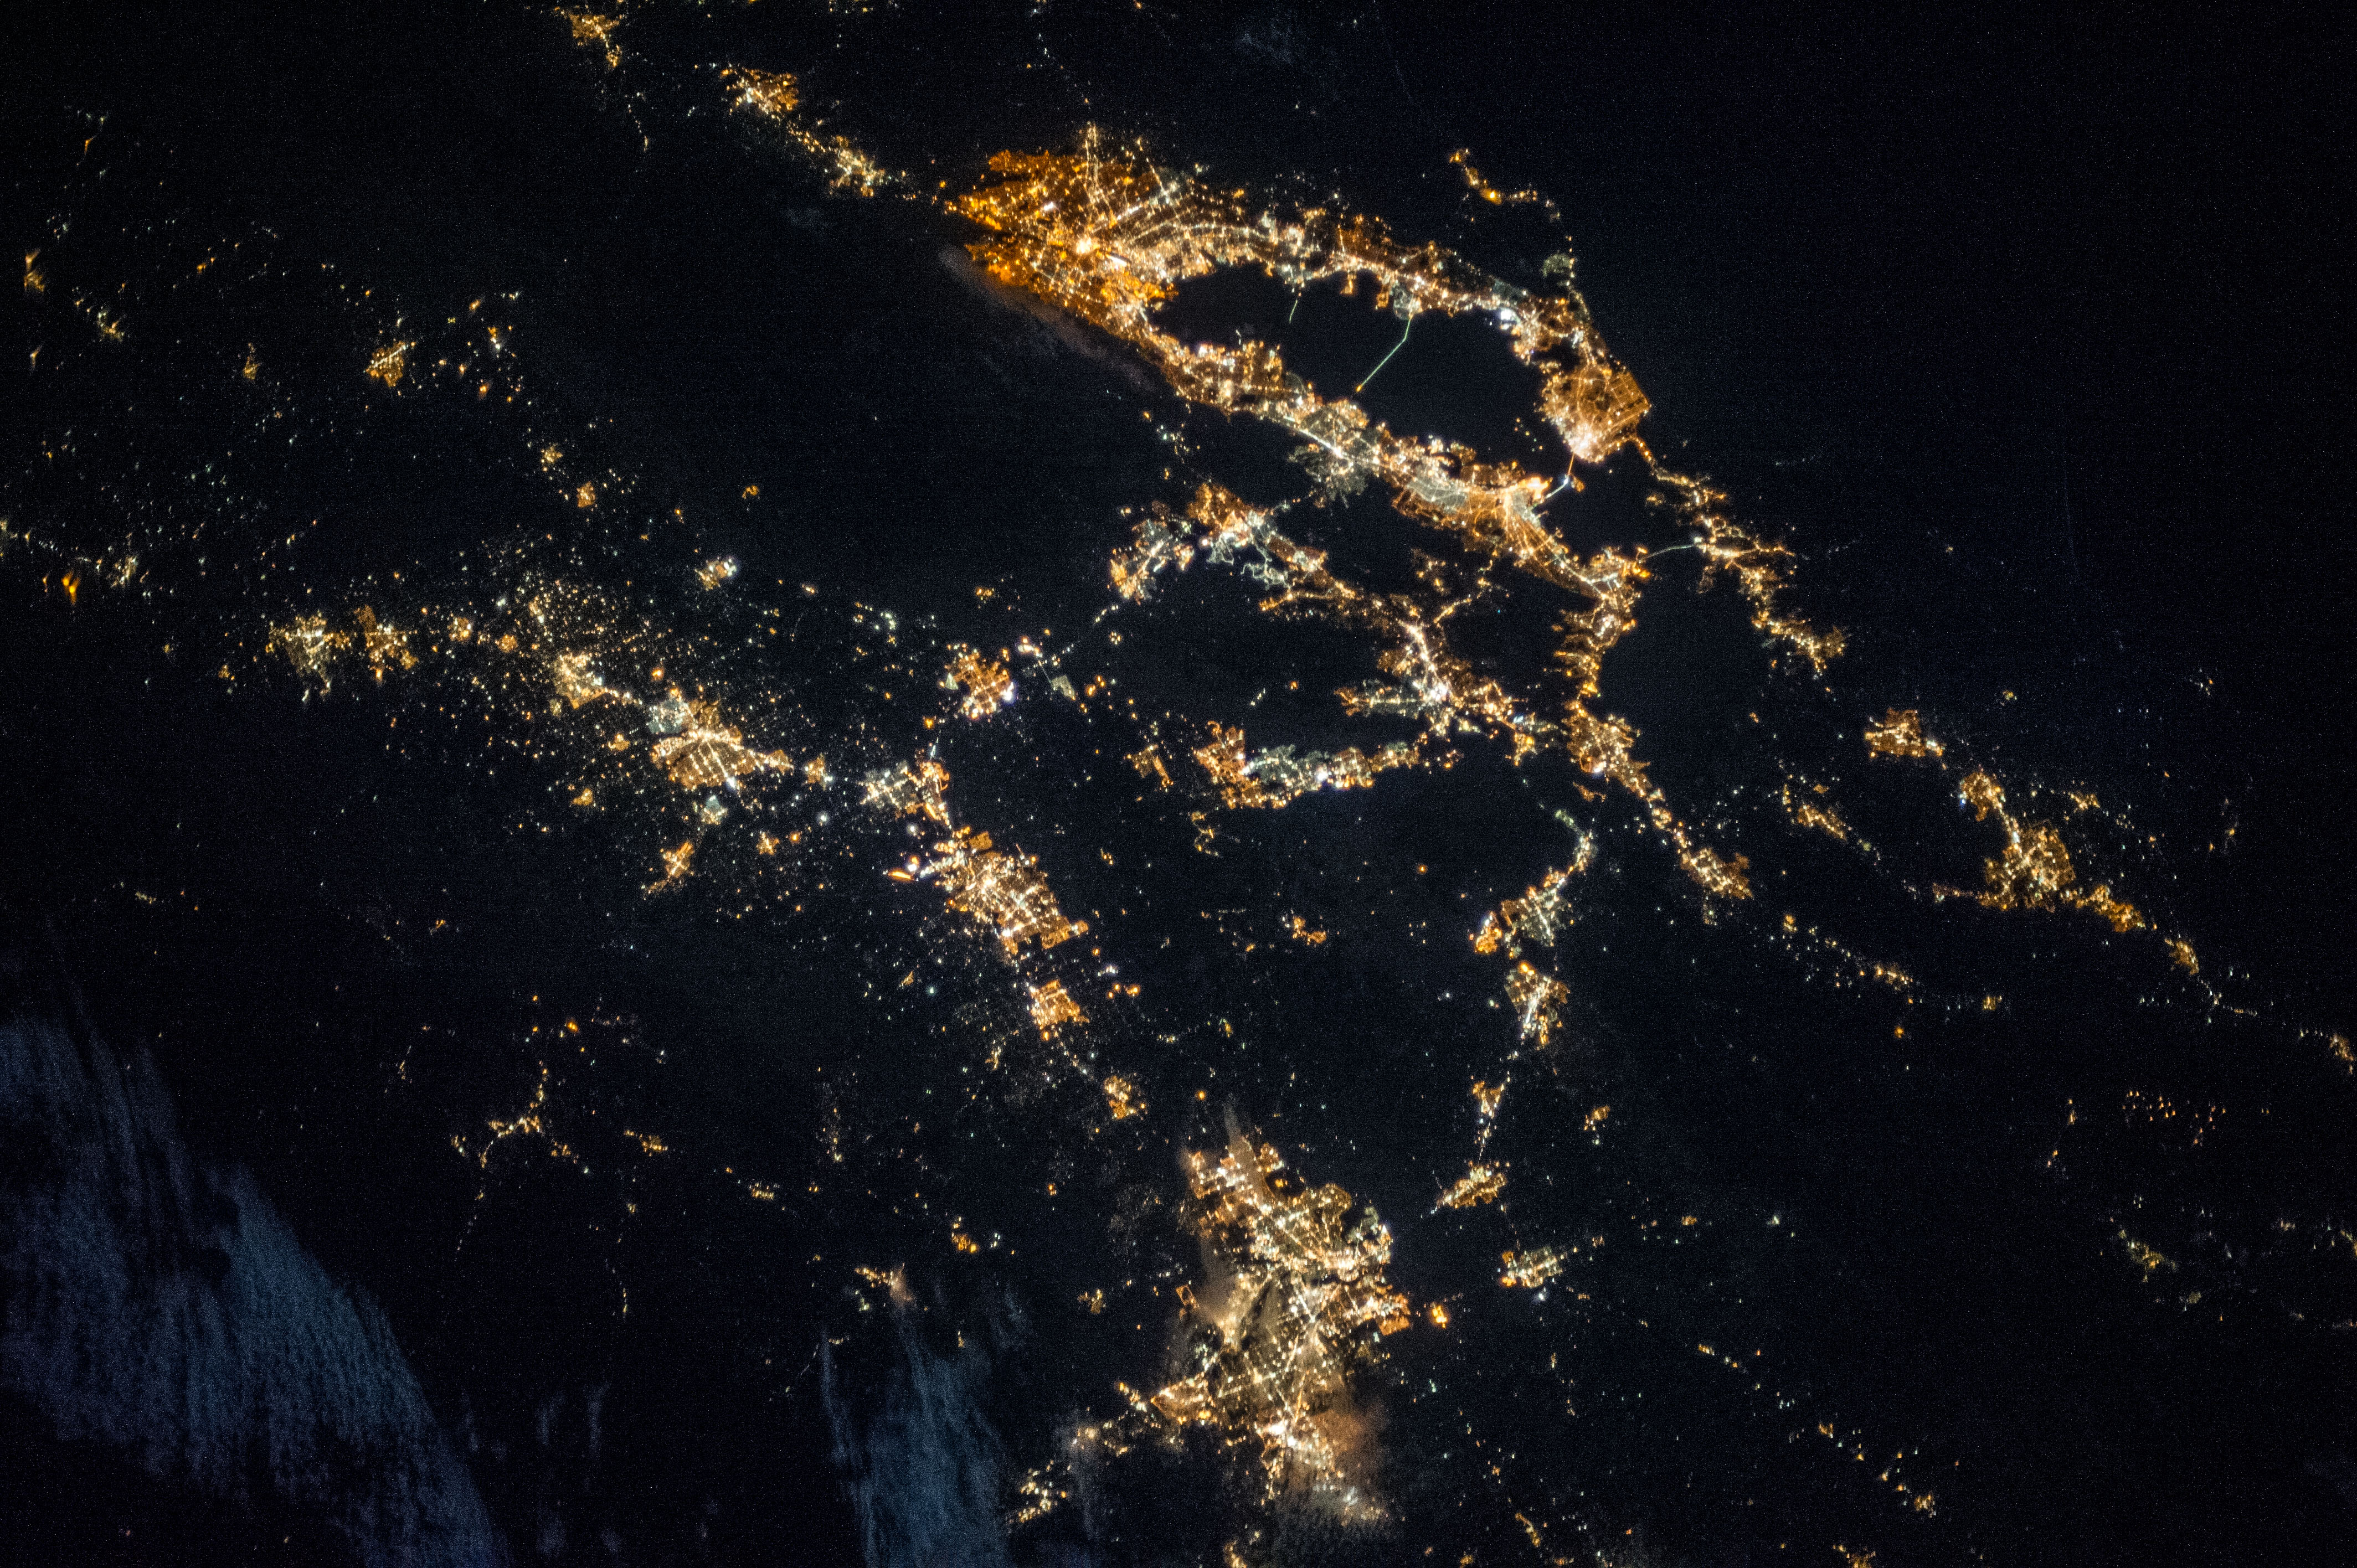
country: USA-CALIFORNIA
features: SAN FRANCISCO AT NIGHT, SAN JOSE, STOCKTON, MODESTO, SACRAMENTO
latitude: 38.0
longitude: -122.0
